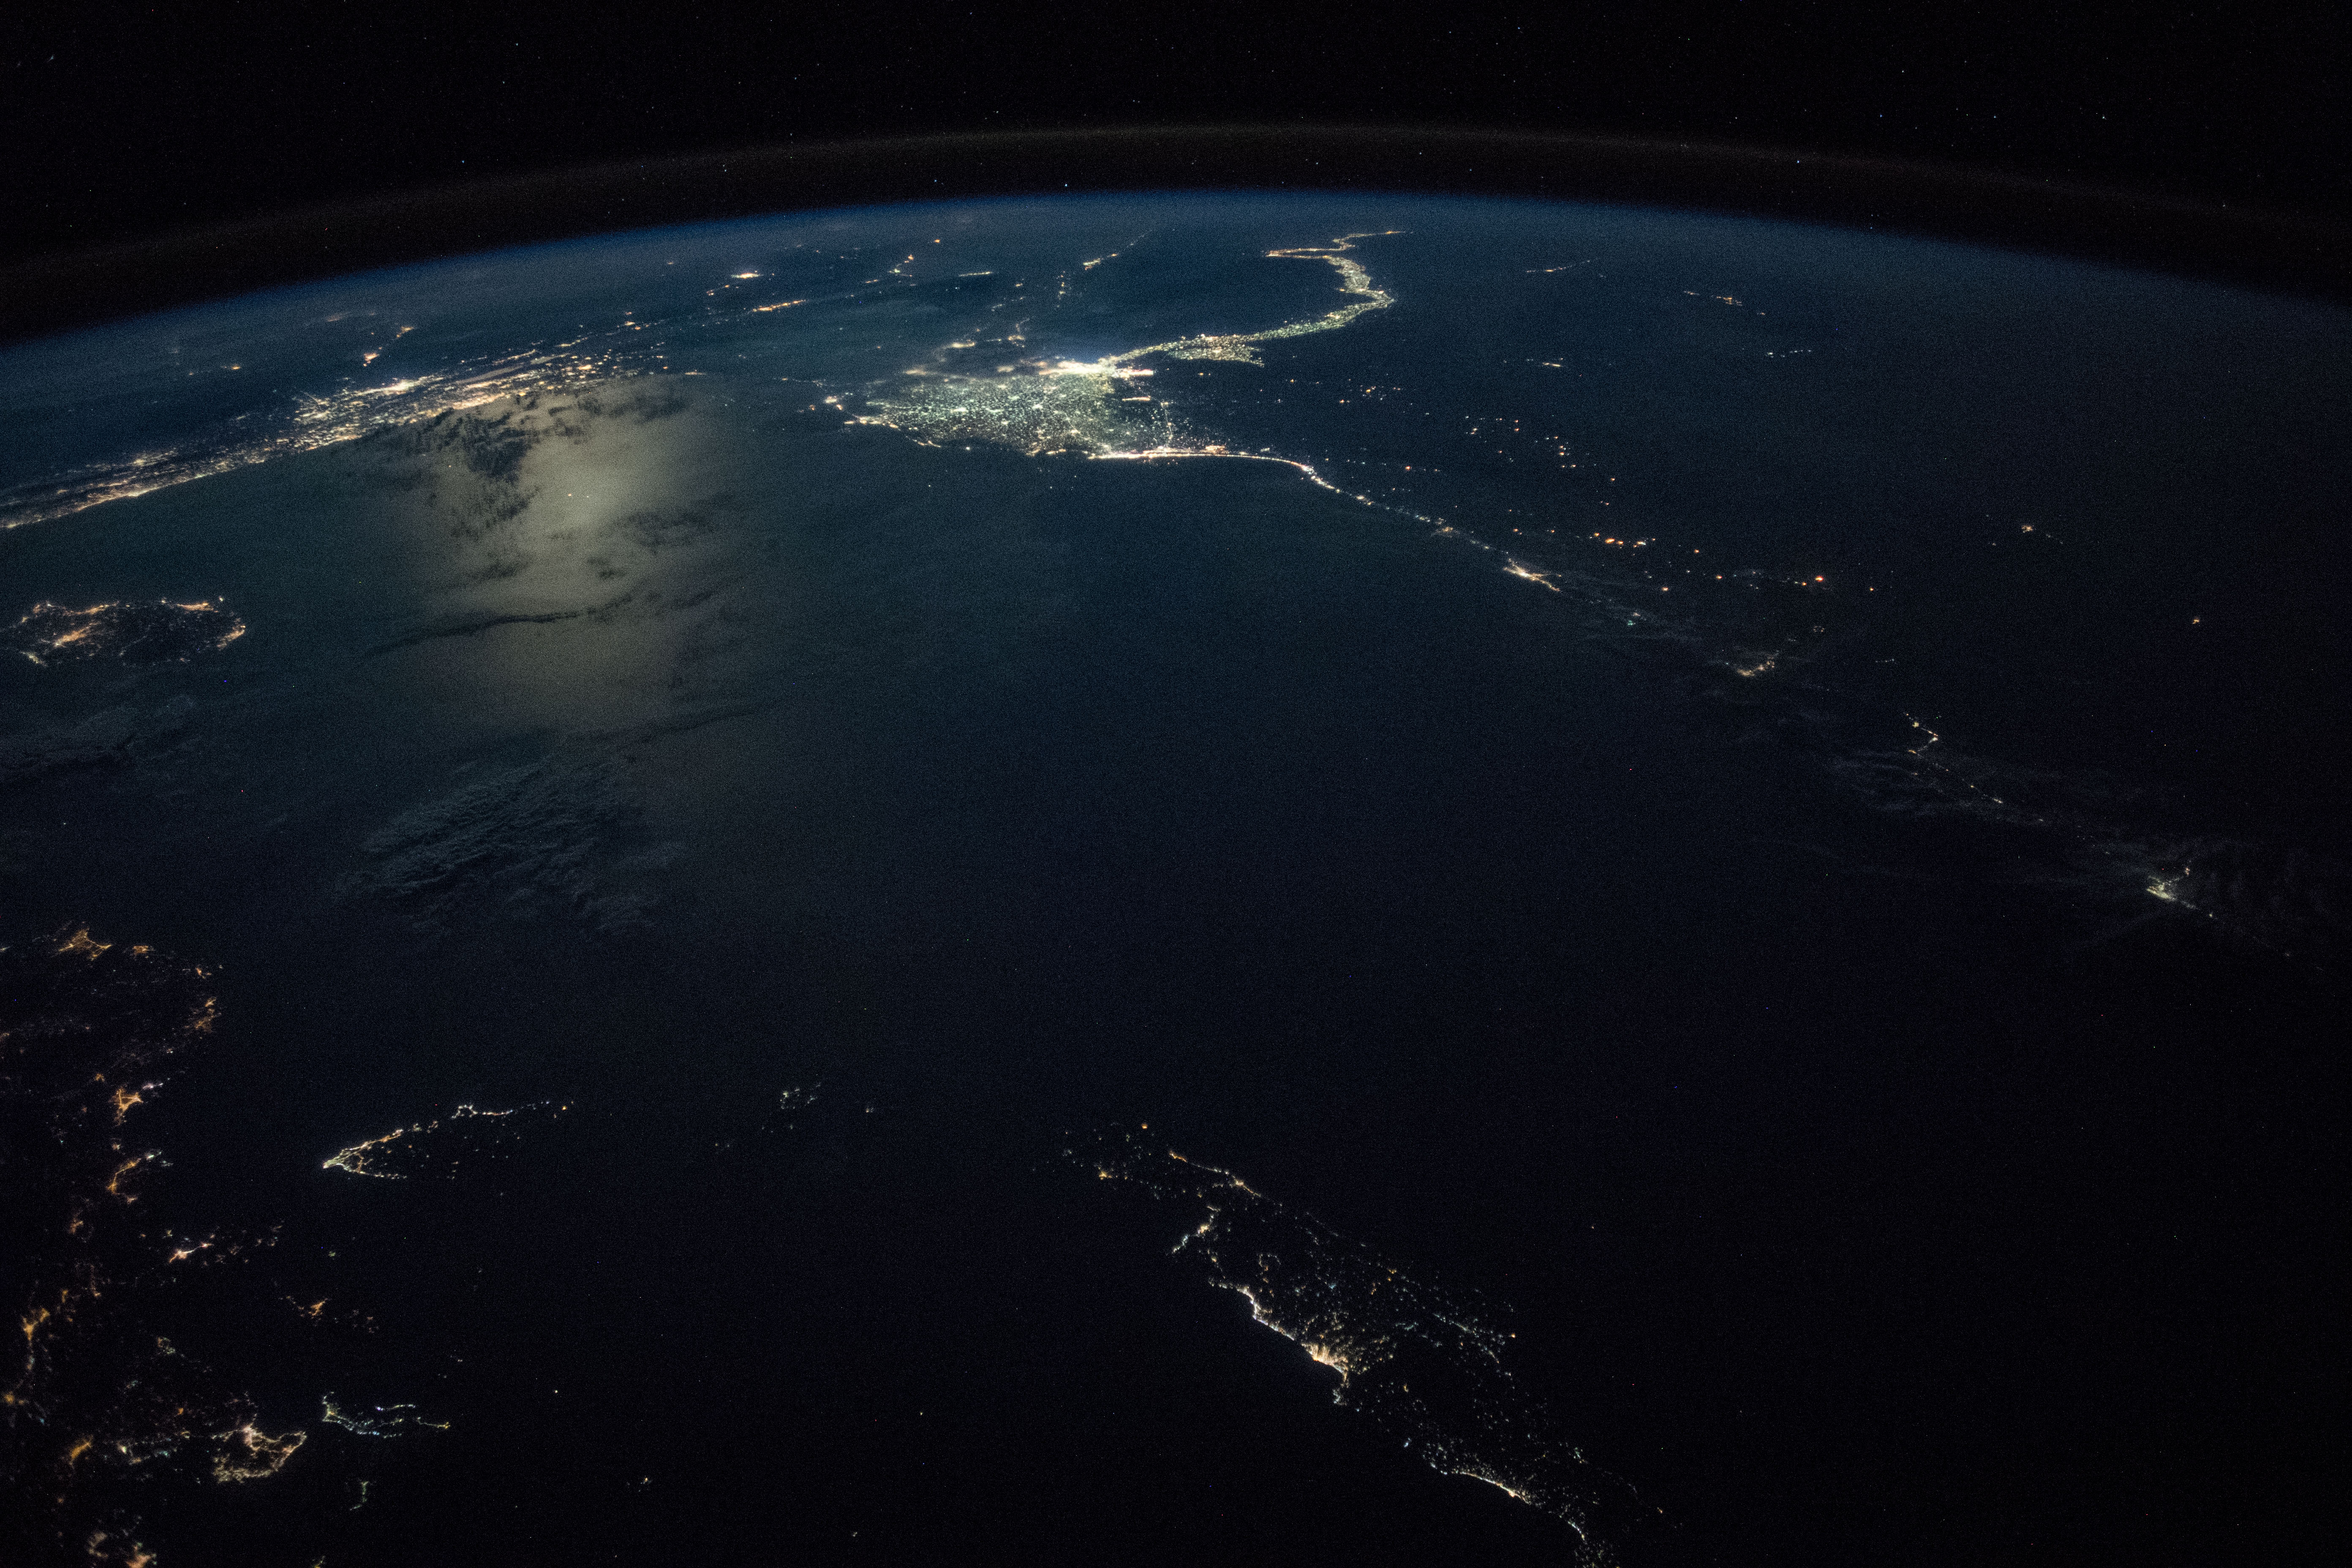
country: MEDITERRANEAN SEA
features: NILE RIVER, NILE DELTA, CAIRO CITY, ALEXANDRIA CITY, IDKU CITY, PORT SAID, GAZA STRIP, MEDITERRANEAN SEA, CYPRUS, ISLAND OF RHODES, KARPATHOS ISLAND, CRETE ISLAND, NIGHT, EARTH LIMB
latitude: 33.4
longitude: 27.4
